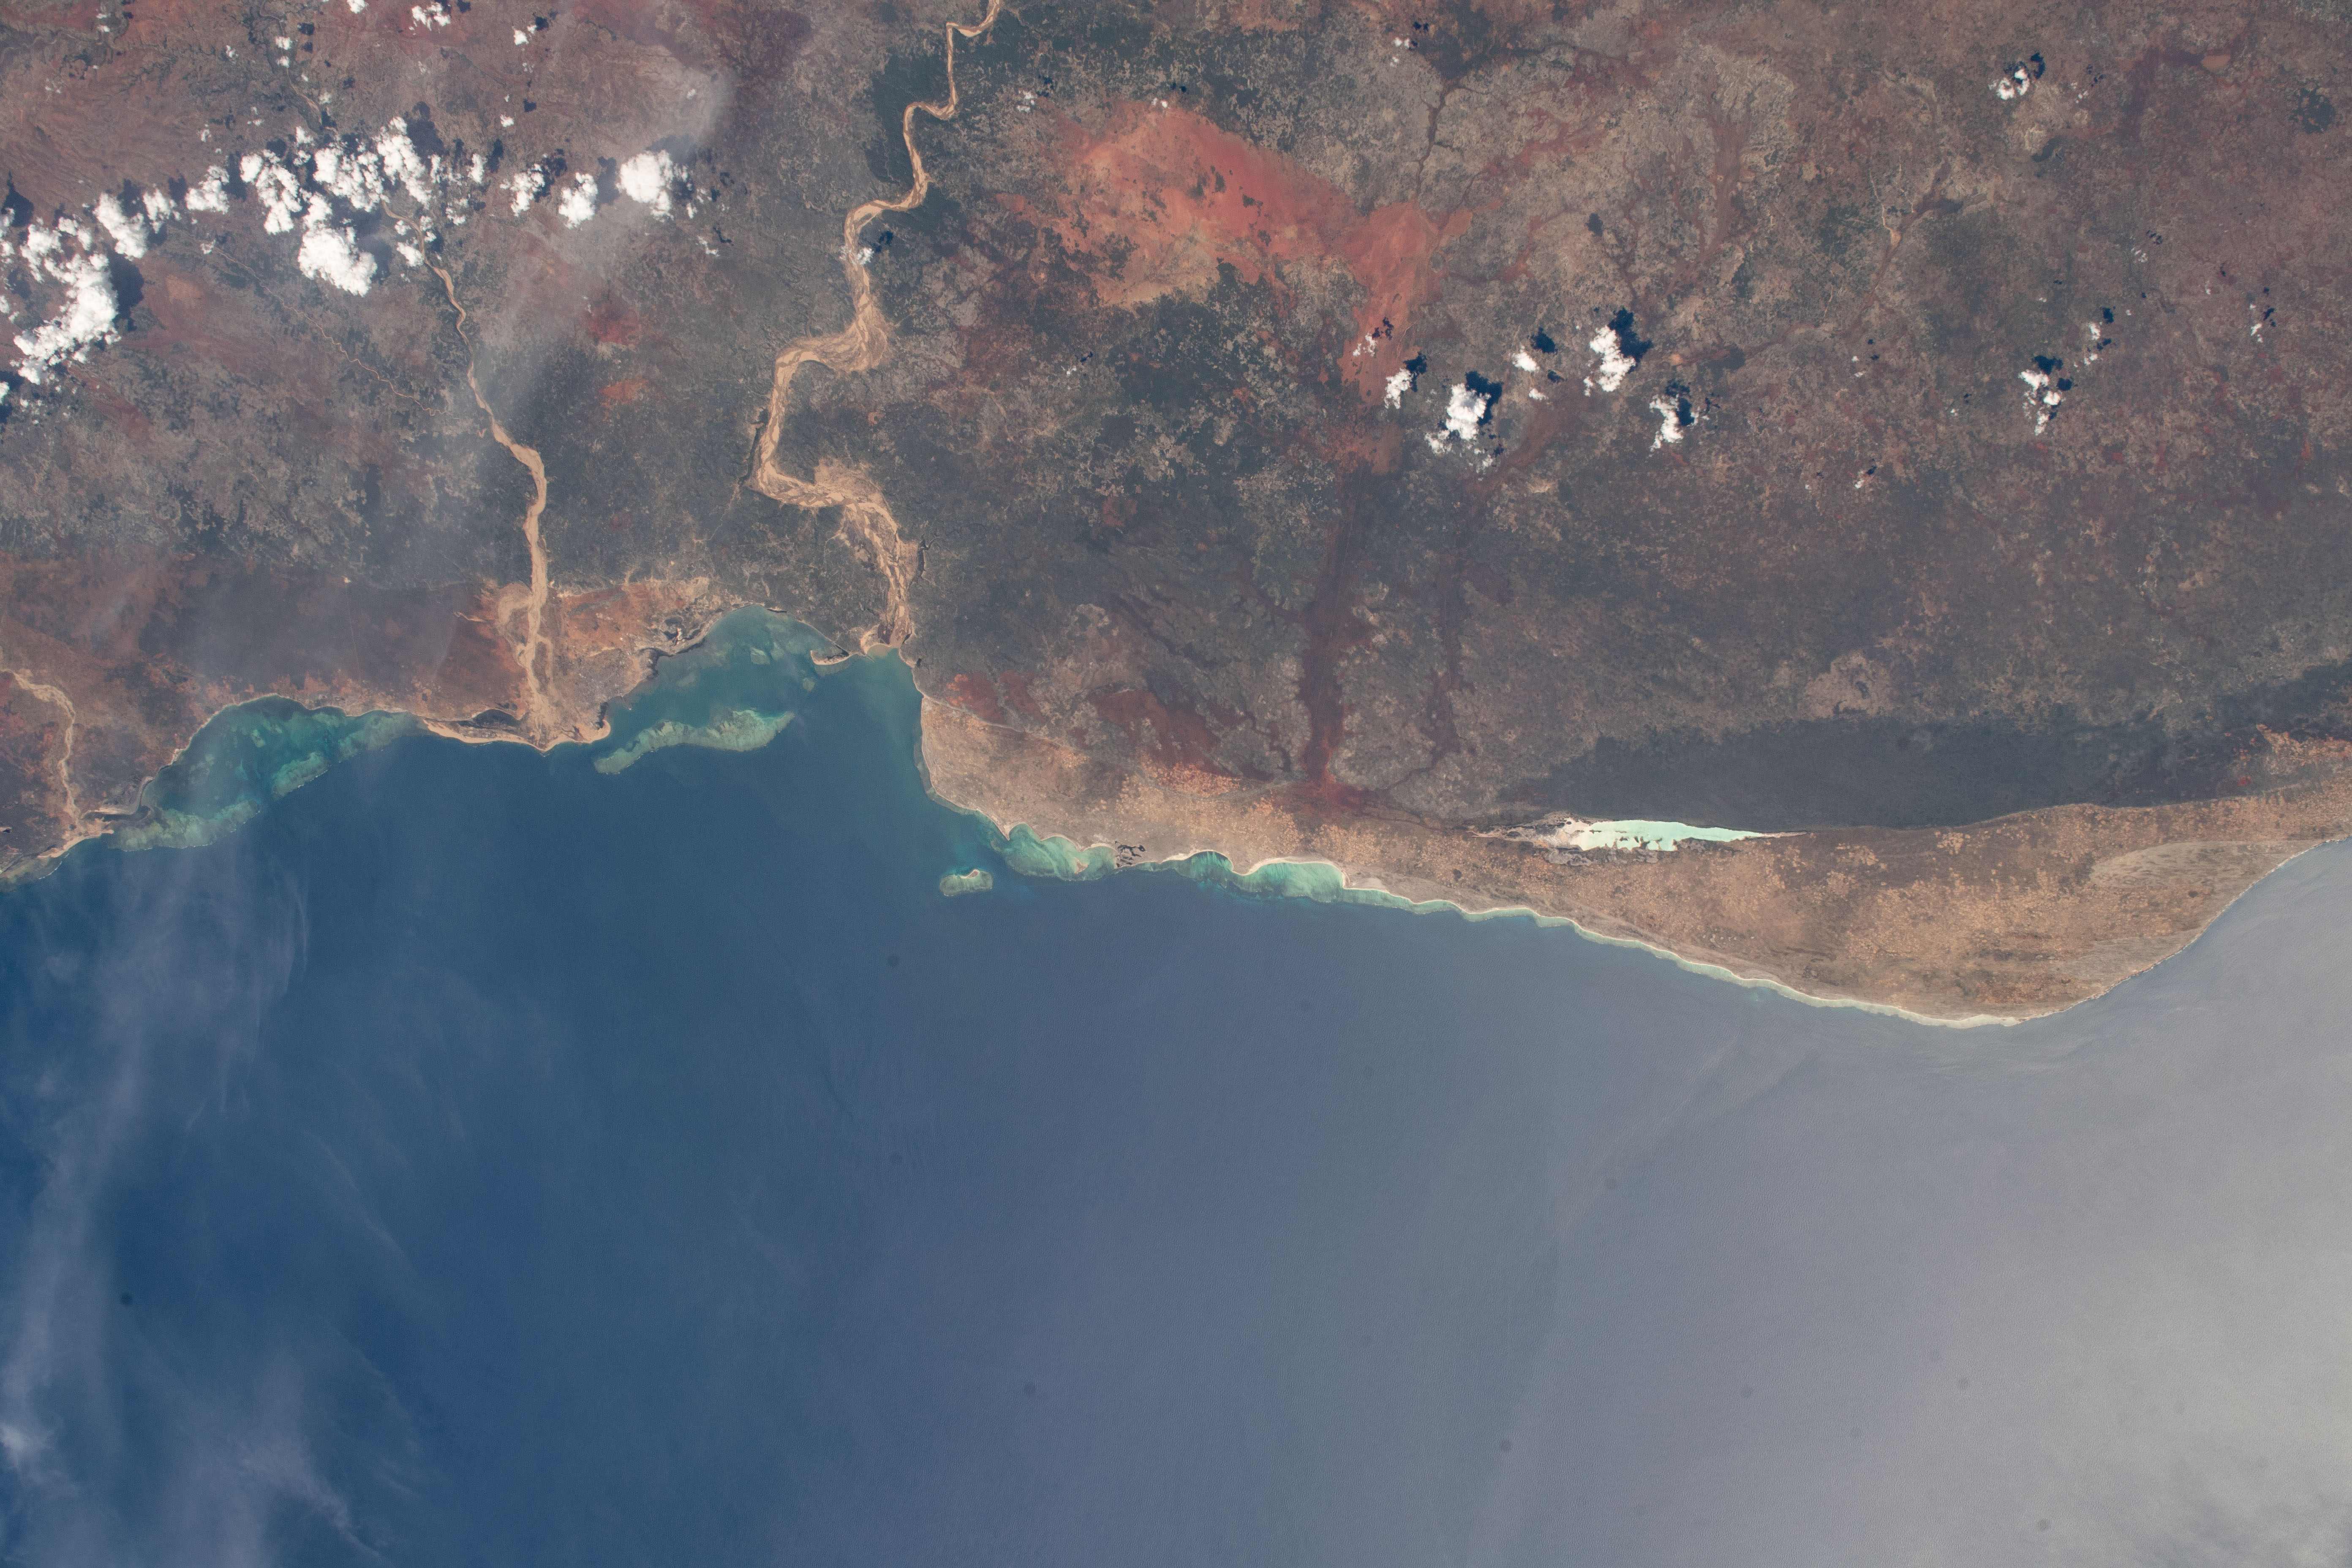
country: MADAGASCAR
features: TSIMANAMPETSOTSA NATURE RESERVE, TOLIARA, LFIHERENANA RIVER, ONILAHY RIVER
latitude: -23.9
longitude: 43.7
